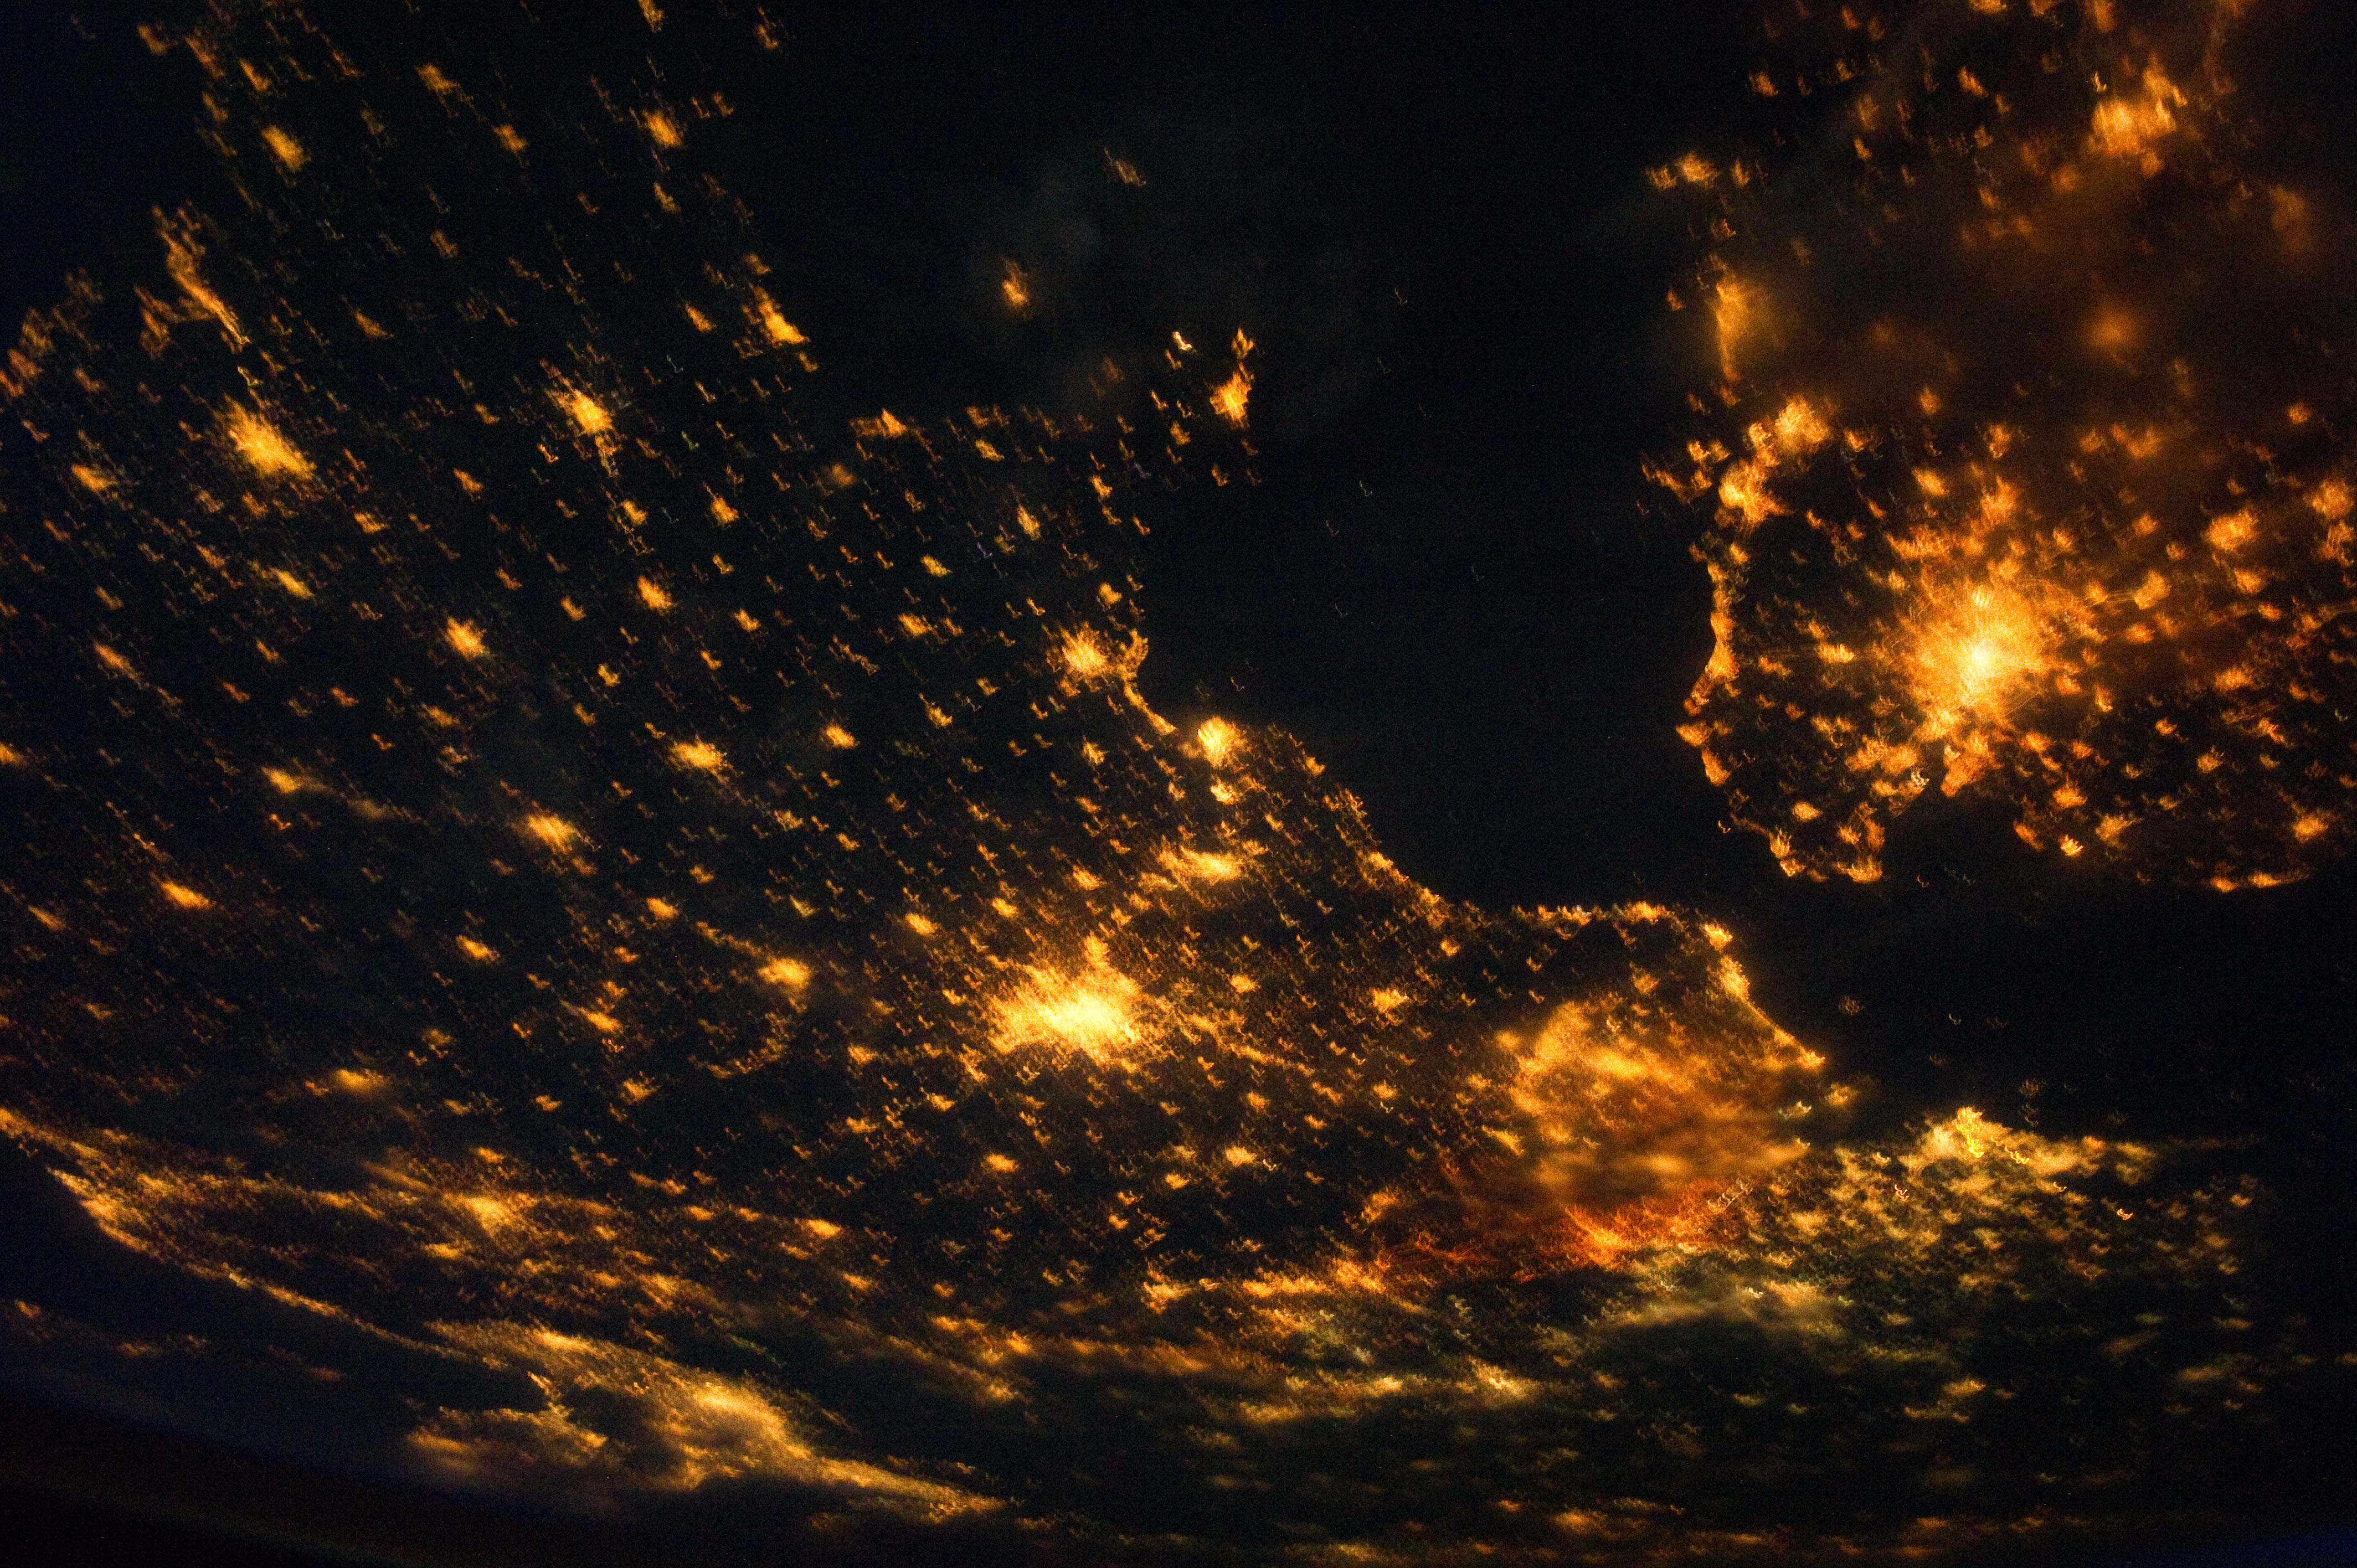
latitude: 49.5
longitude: 1.0
